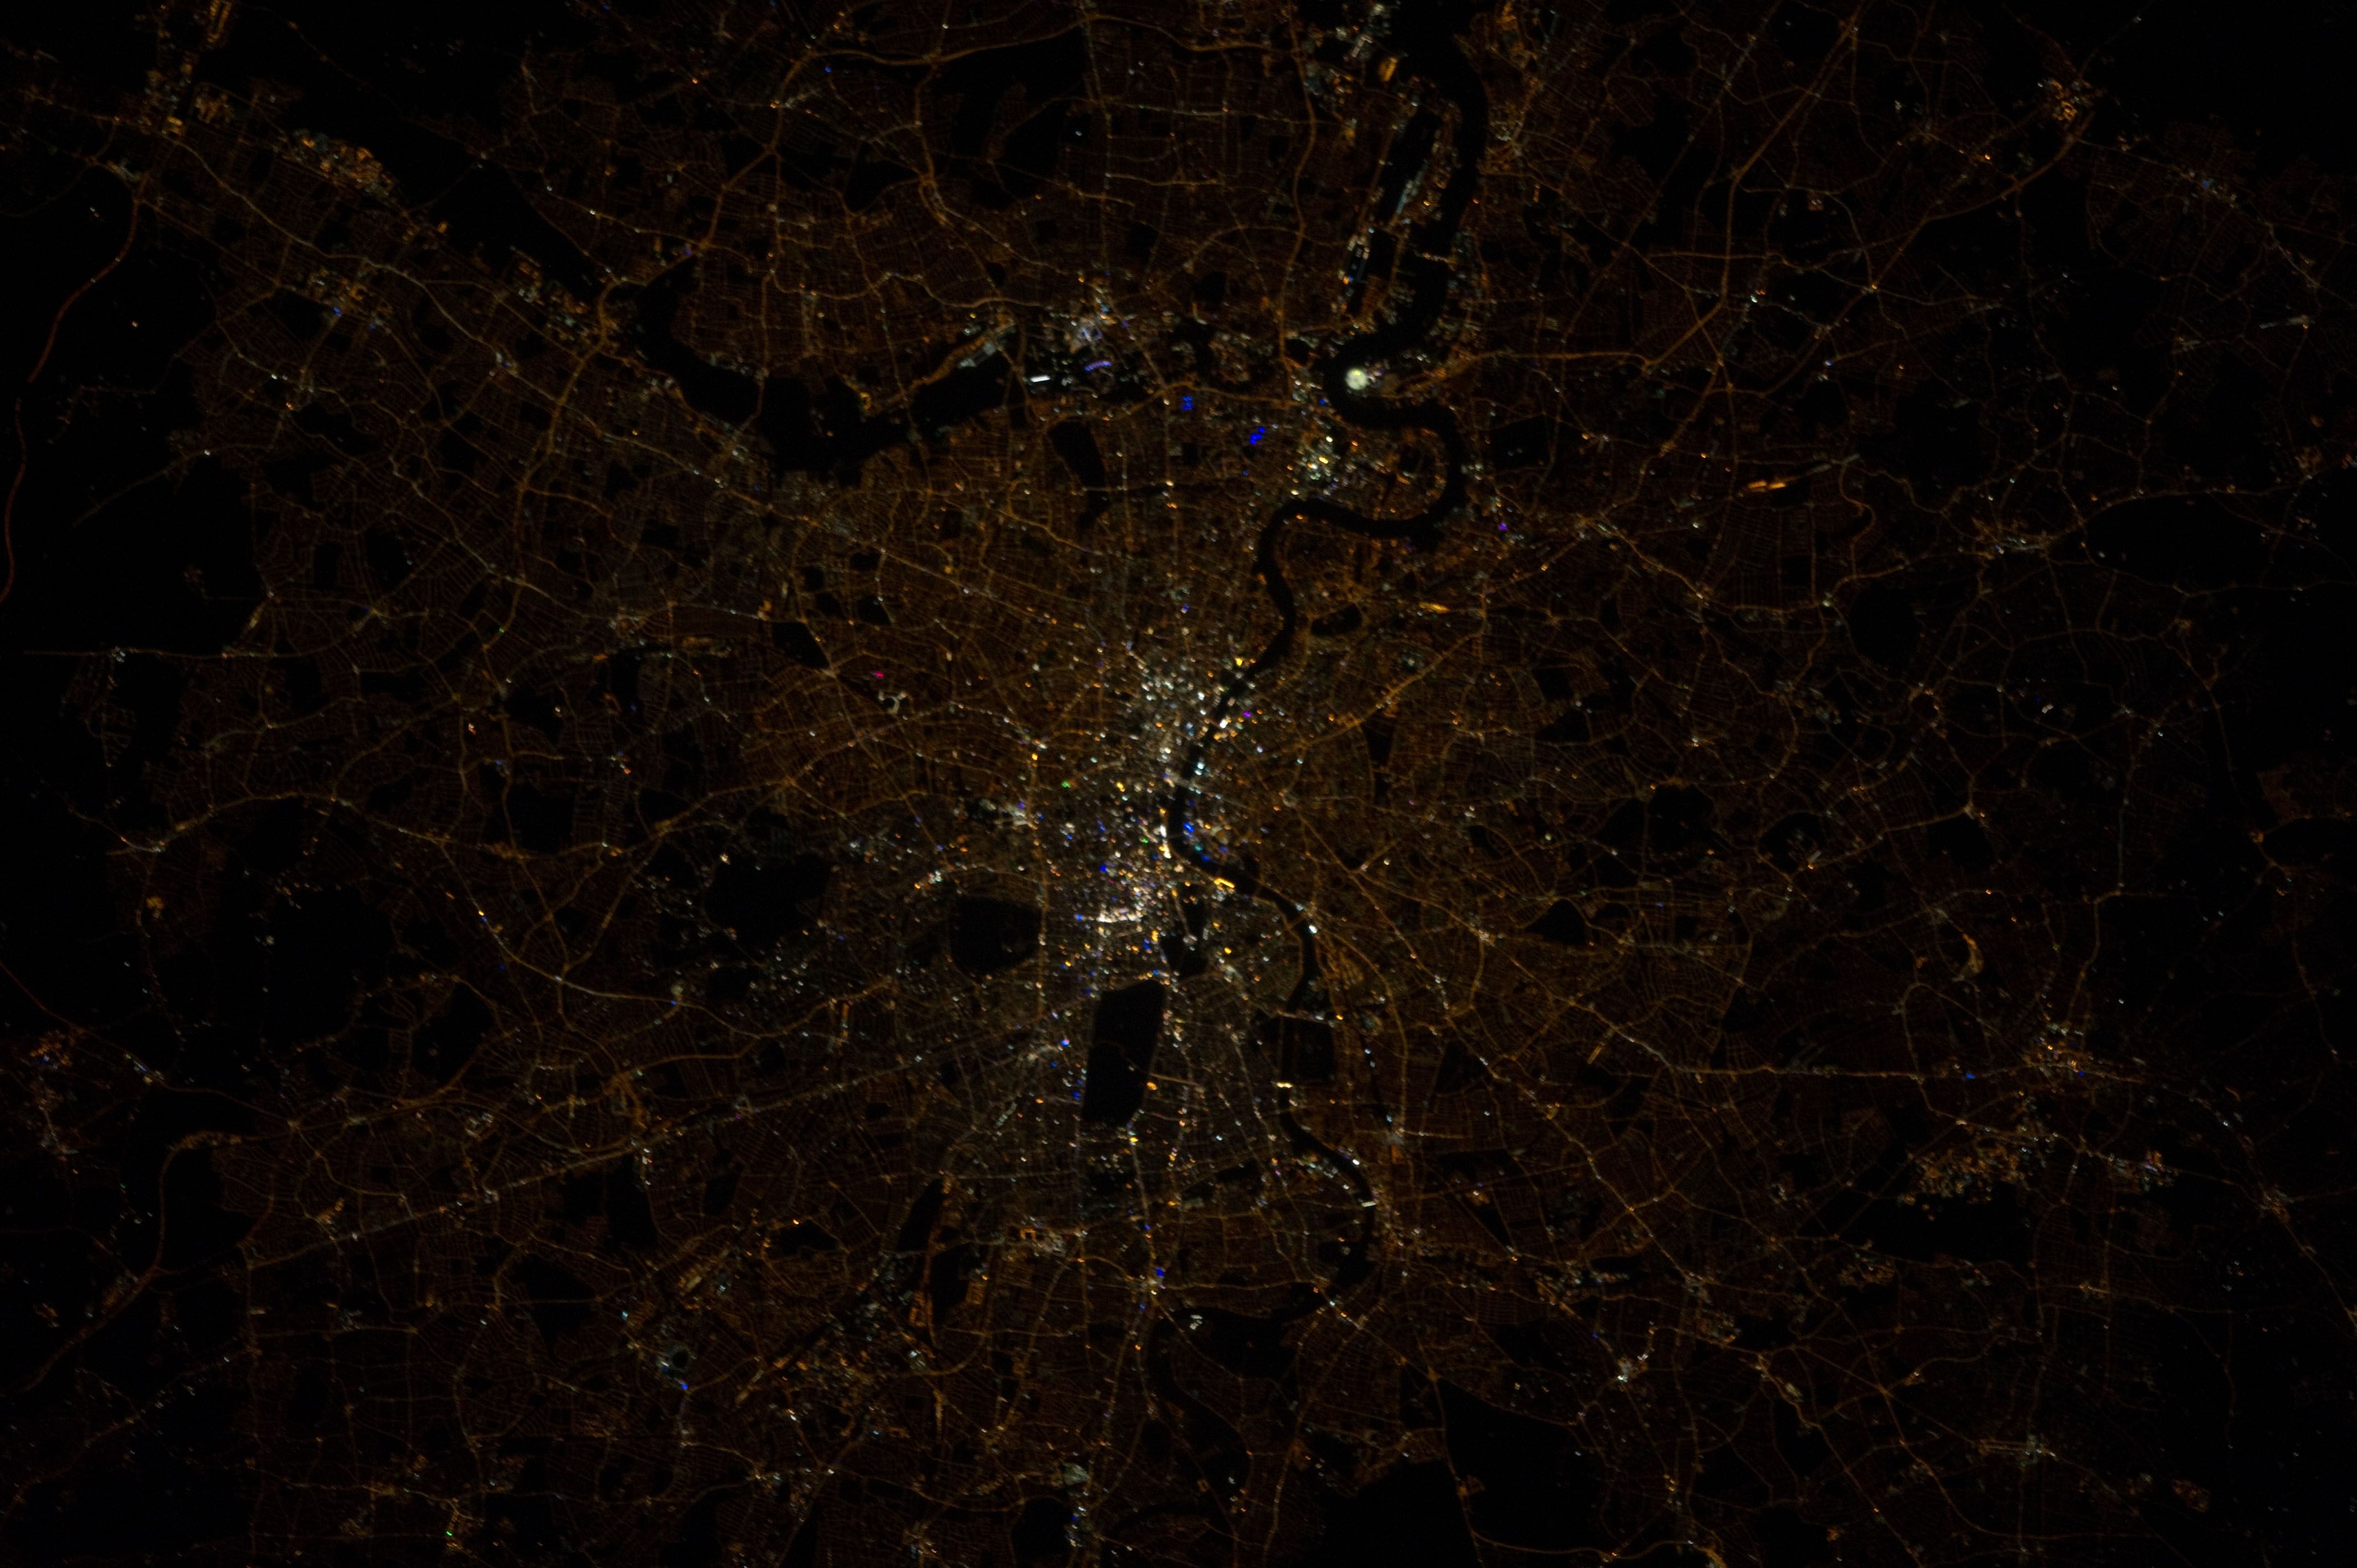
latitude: 51.5
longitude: -0.1
